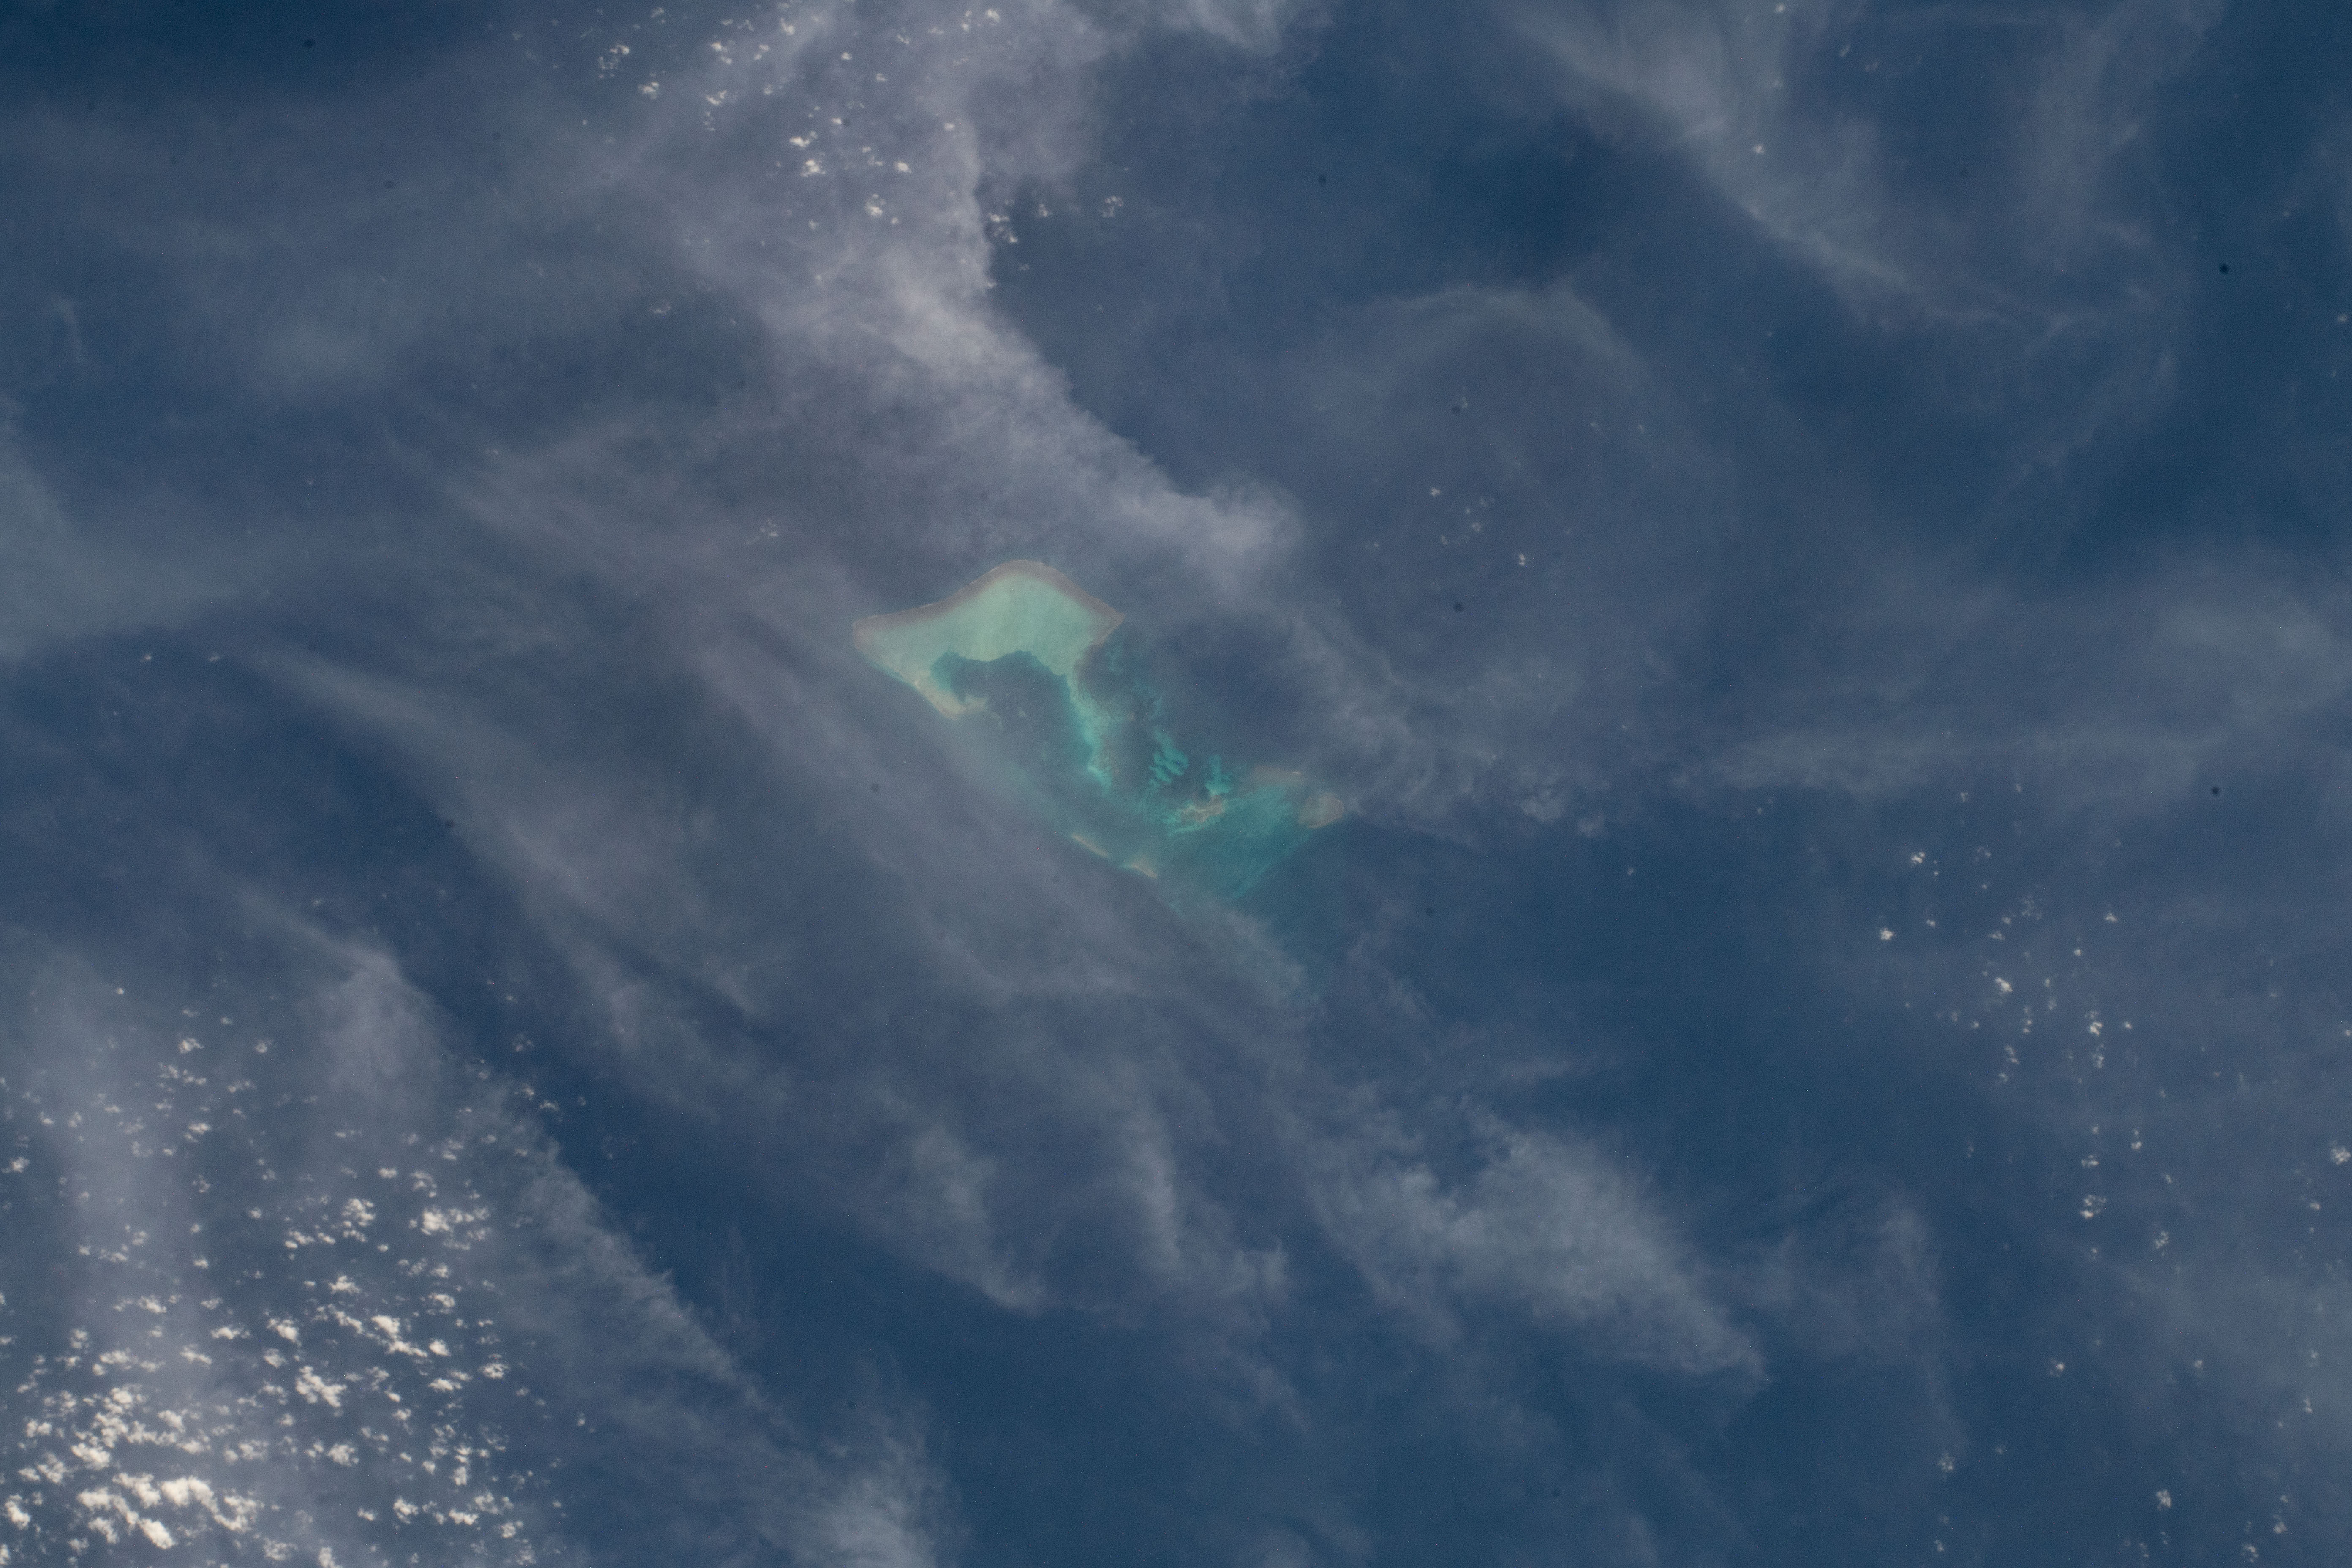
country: LAKSHADWEEP ISLANDS
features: ARABIAN SEA, ISLAND
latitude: 12.0
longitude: 71.8
